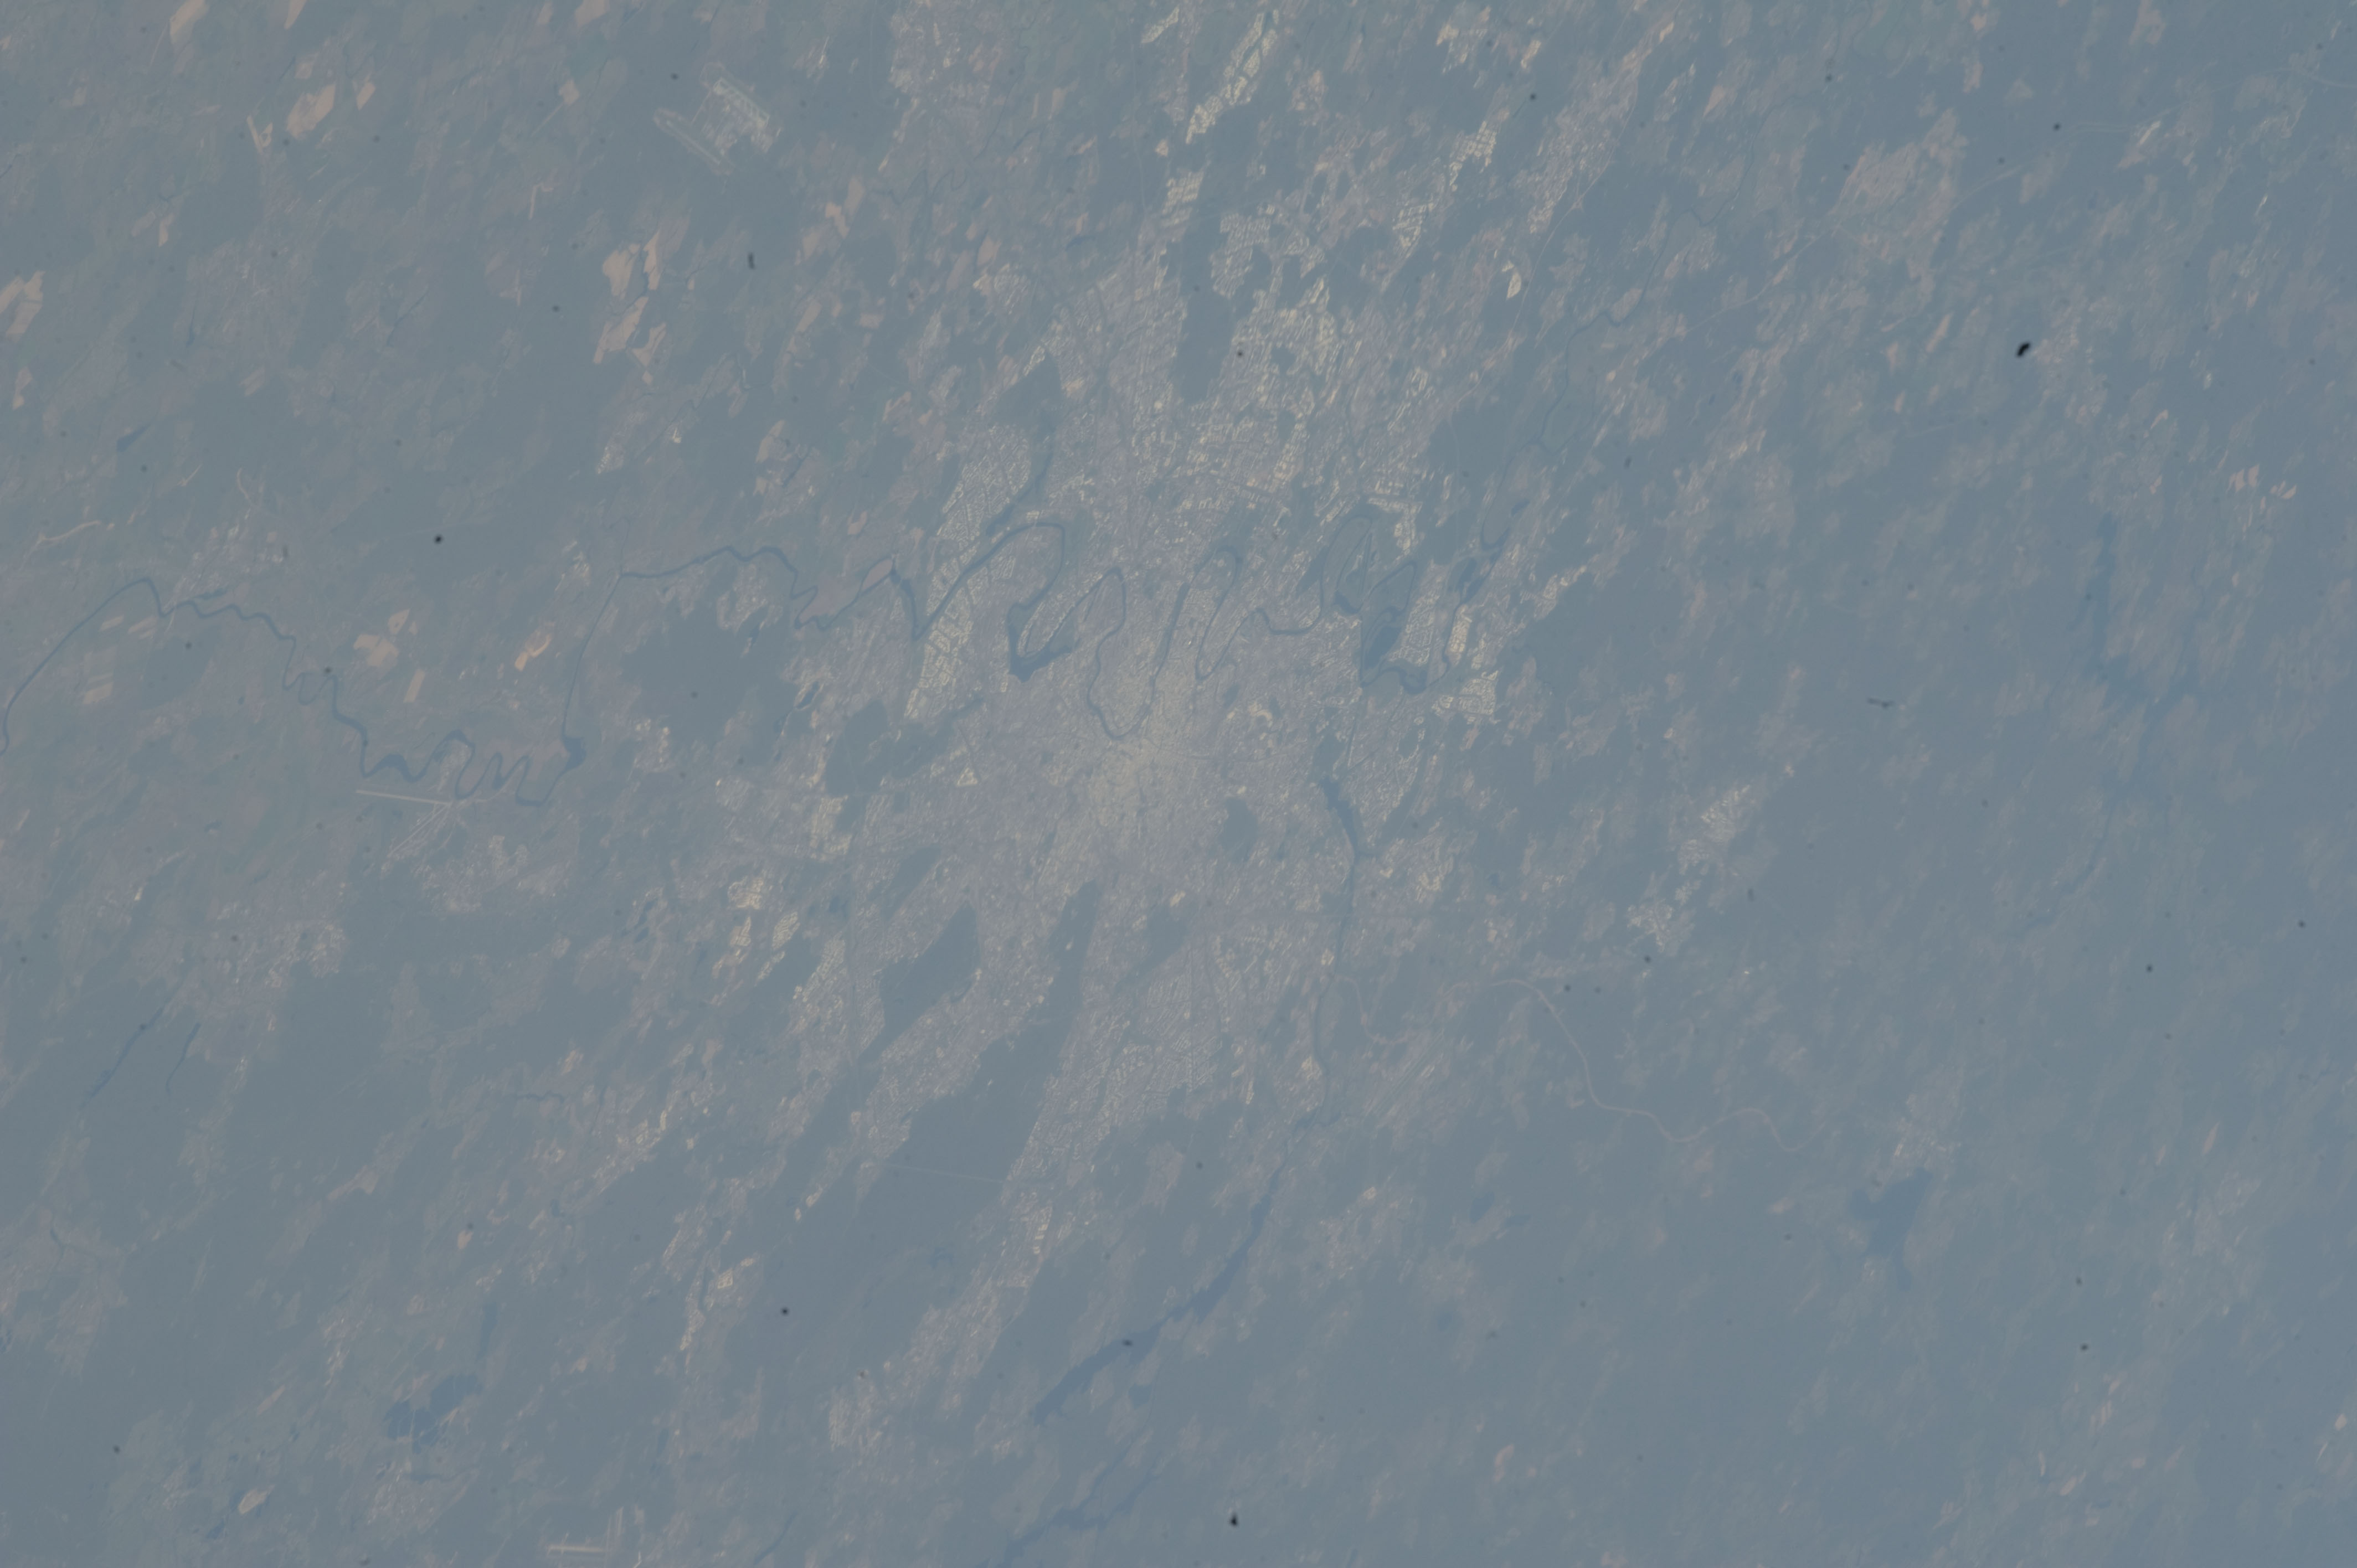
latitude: 55.8
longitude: 37.8
